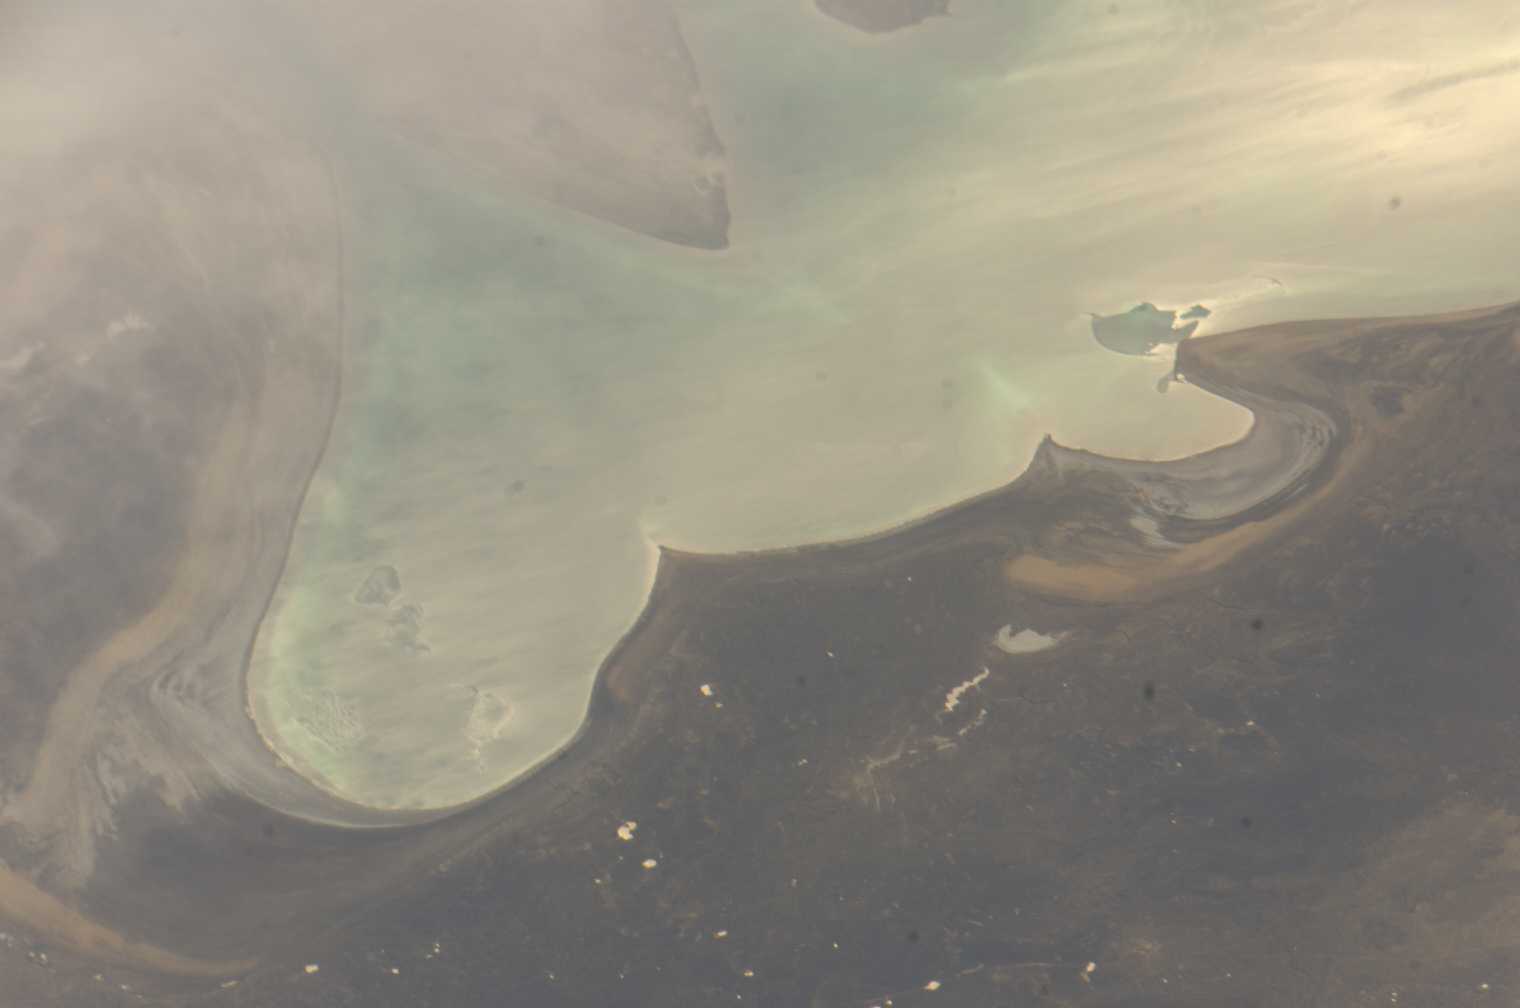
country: KAZAKHSTAN
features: ARAL S., ICE, CHERNYSHEVA B.
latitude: 45.9
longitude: 59.2
